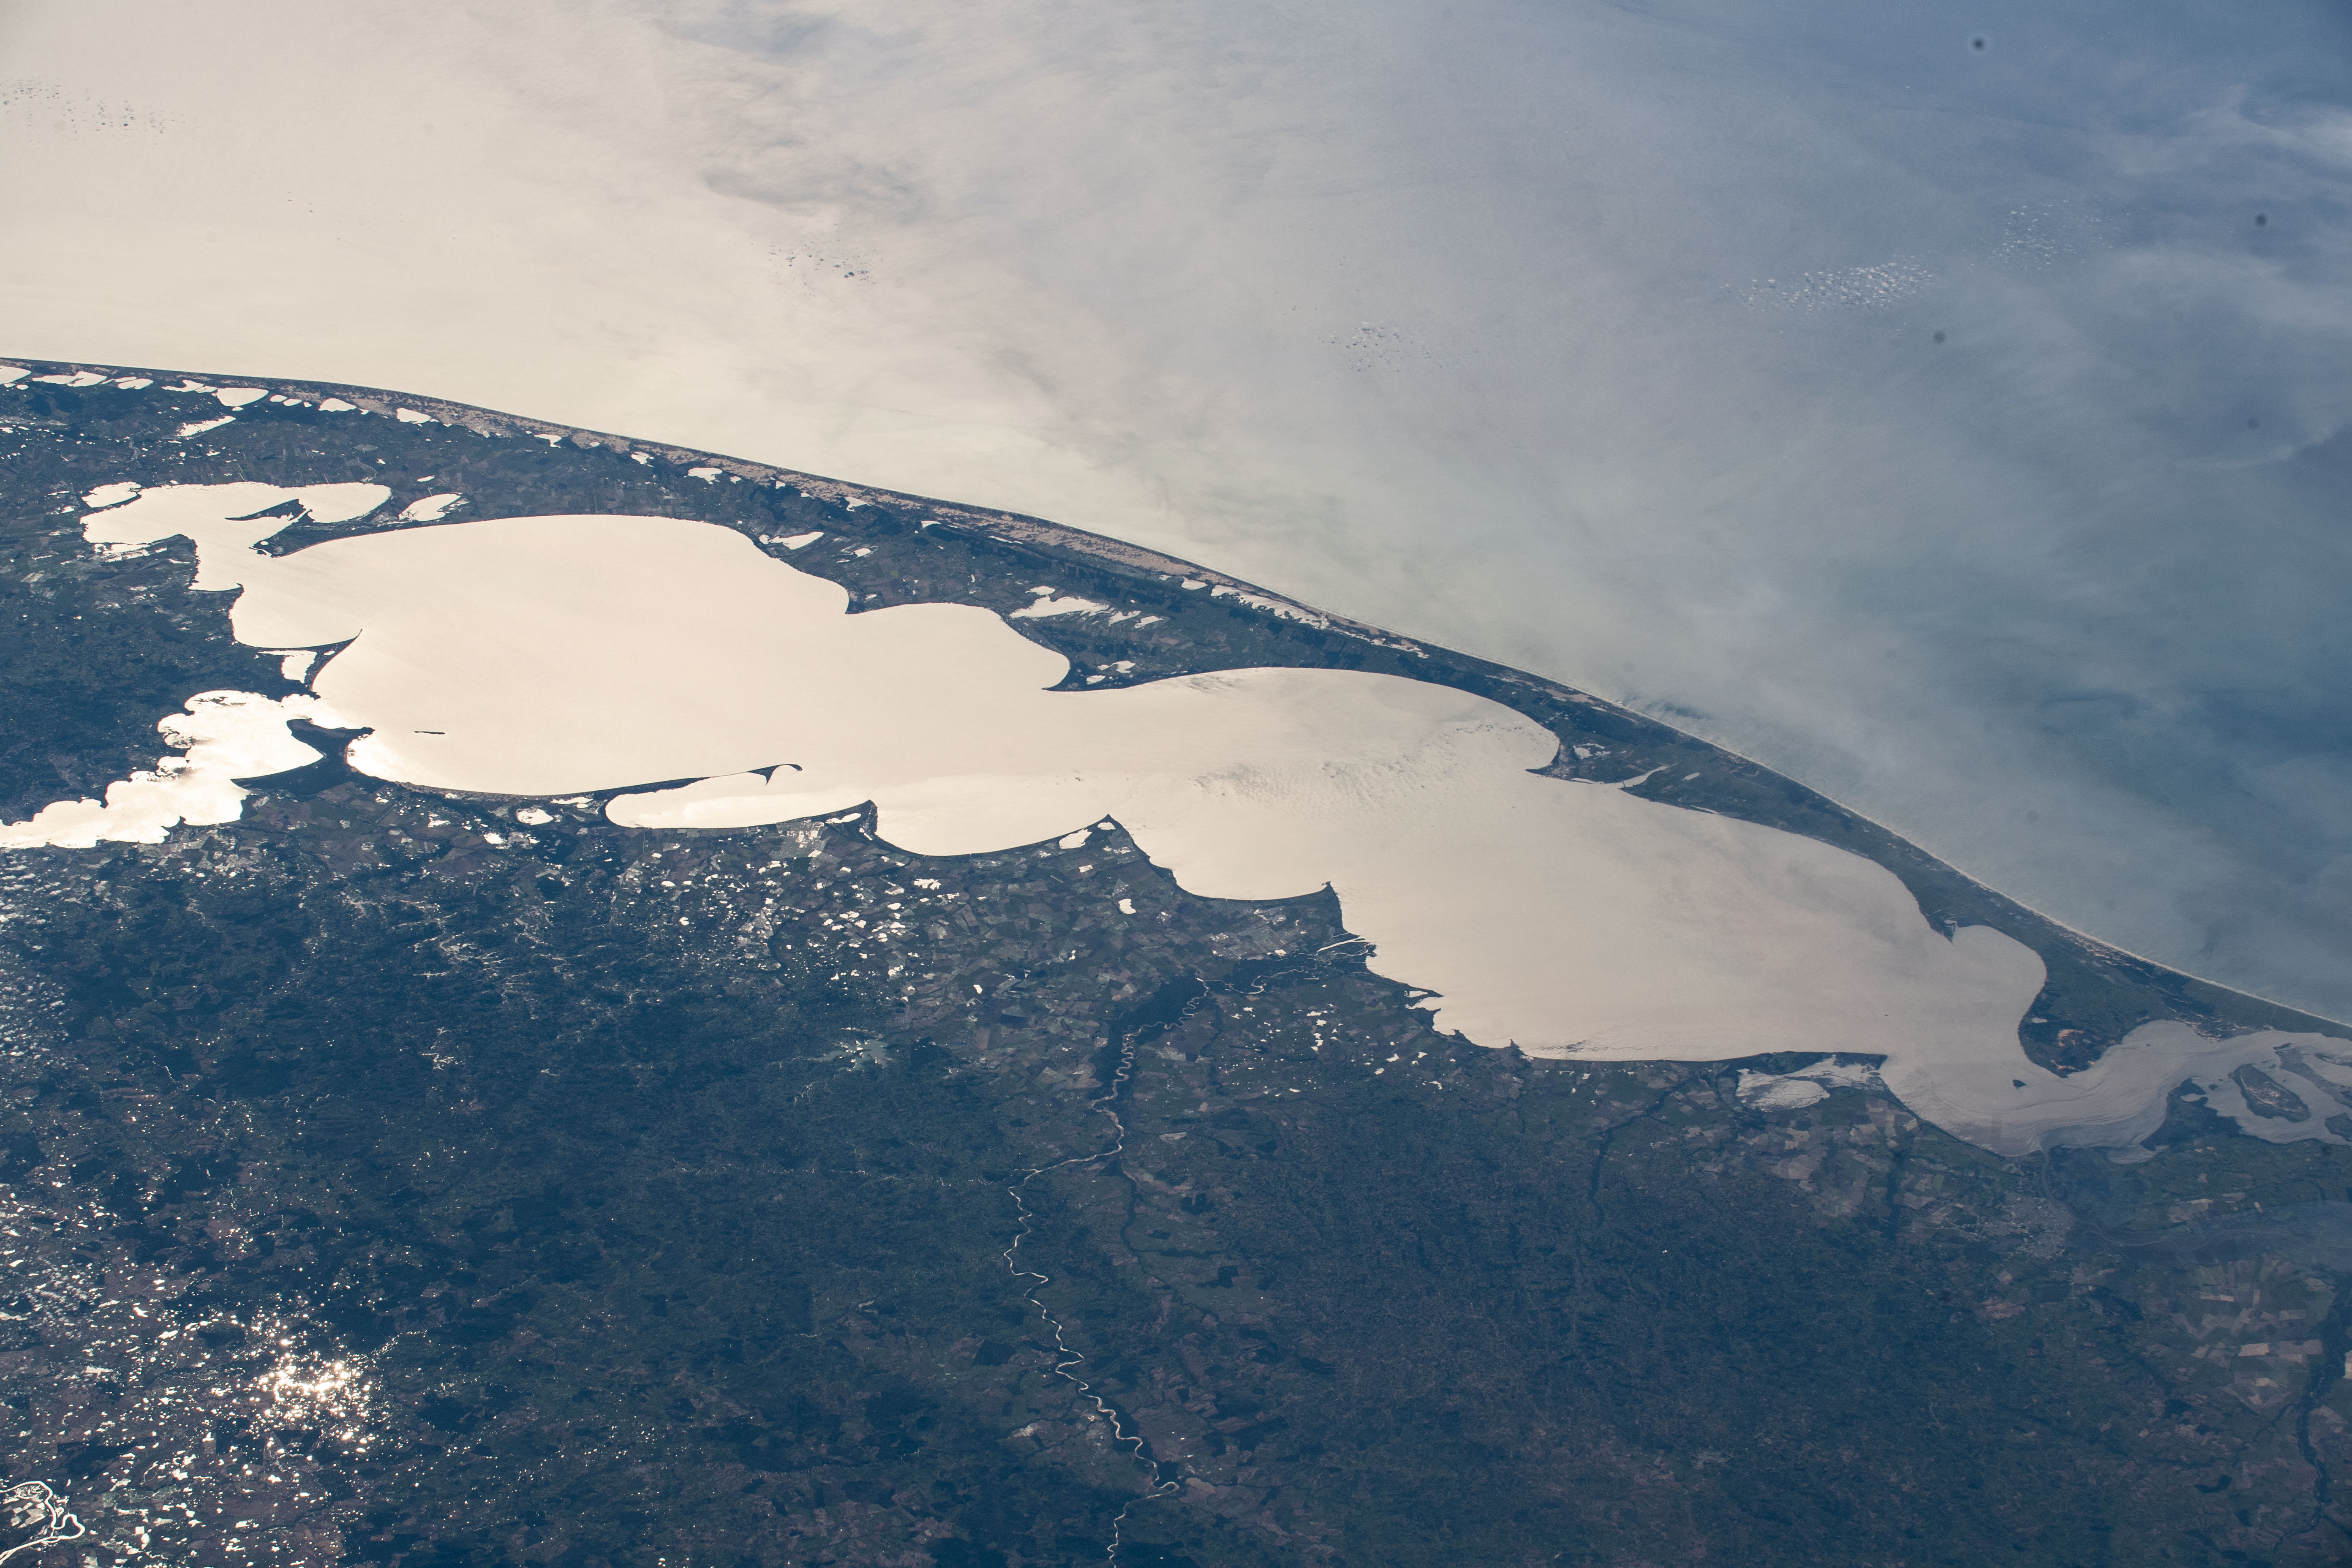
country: BRAZIL
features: LAGOA DOS PATOS
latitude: -31.2
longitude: -51.2
